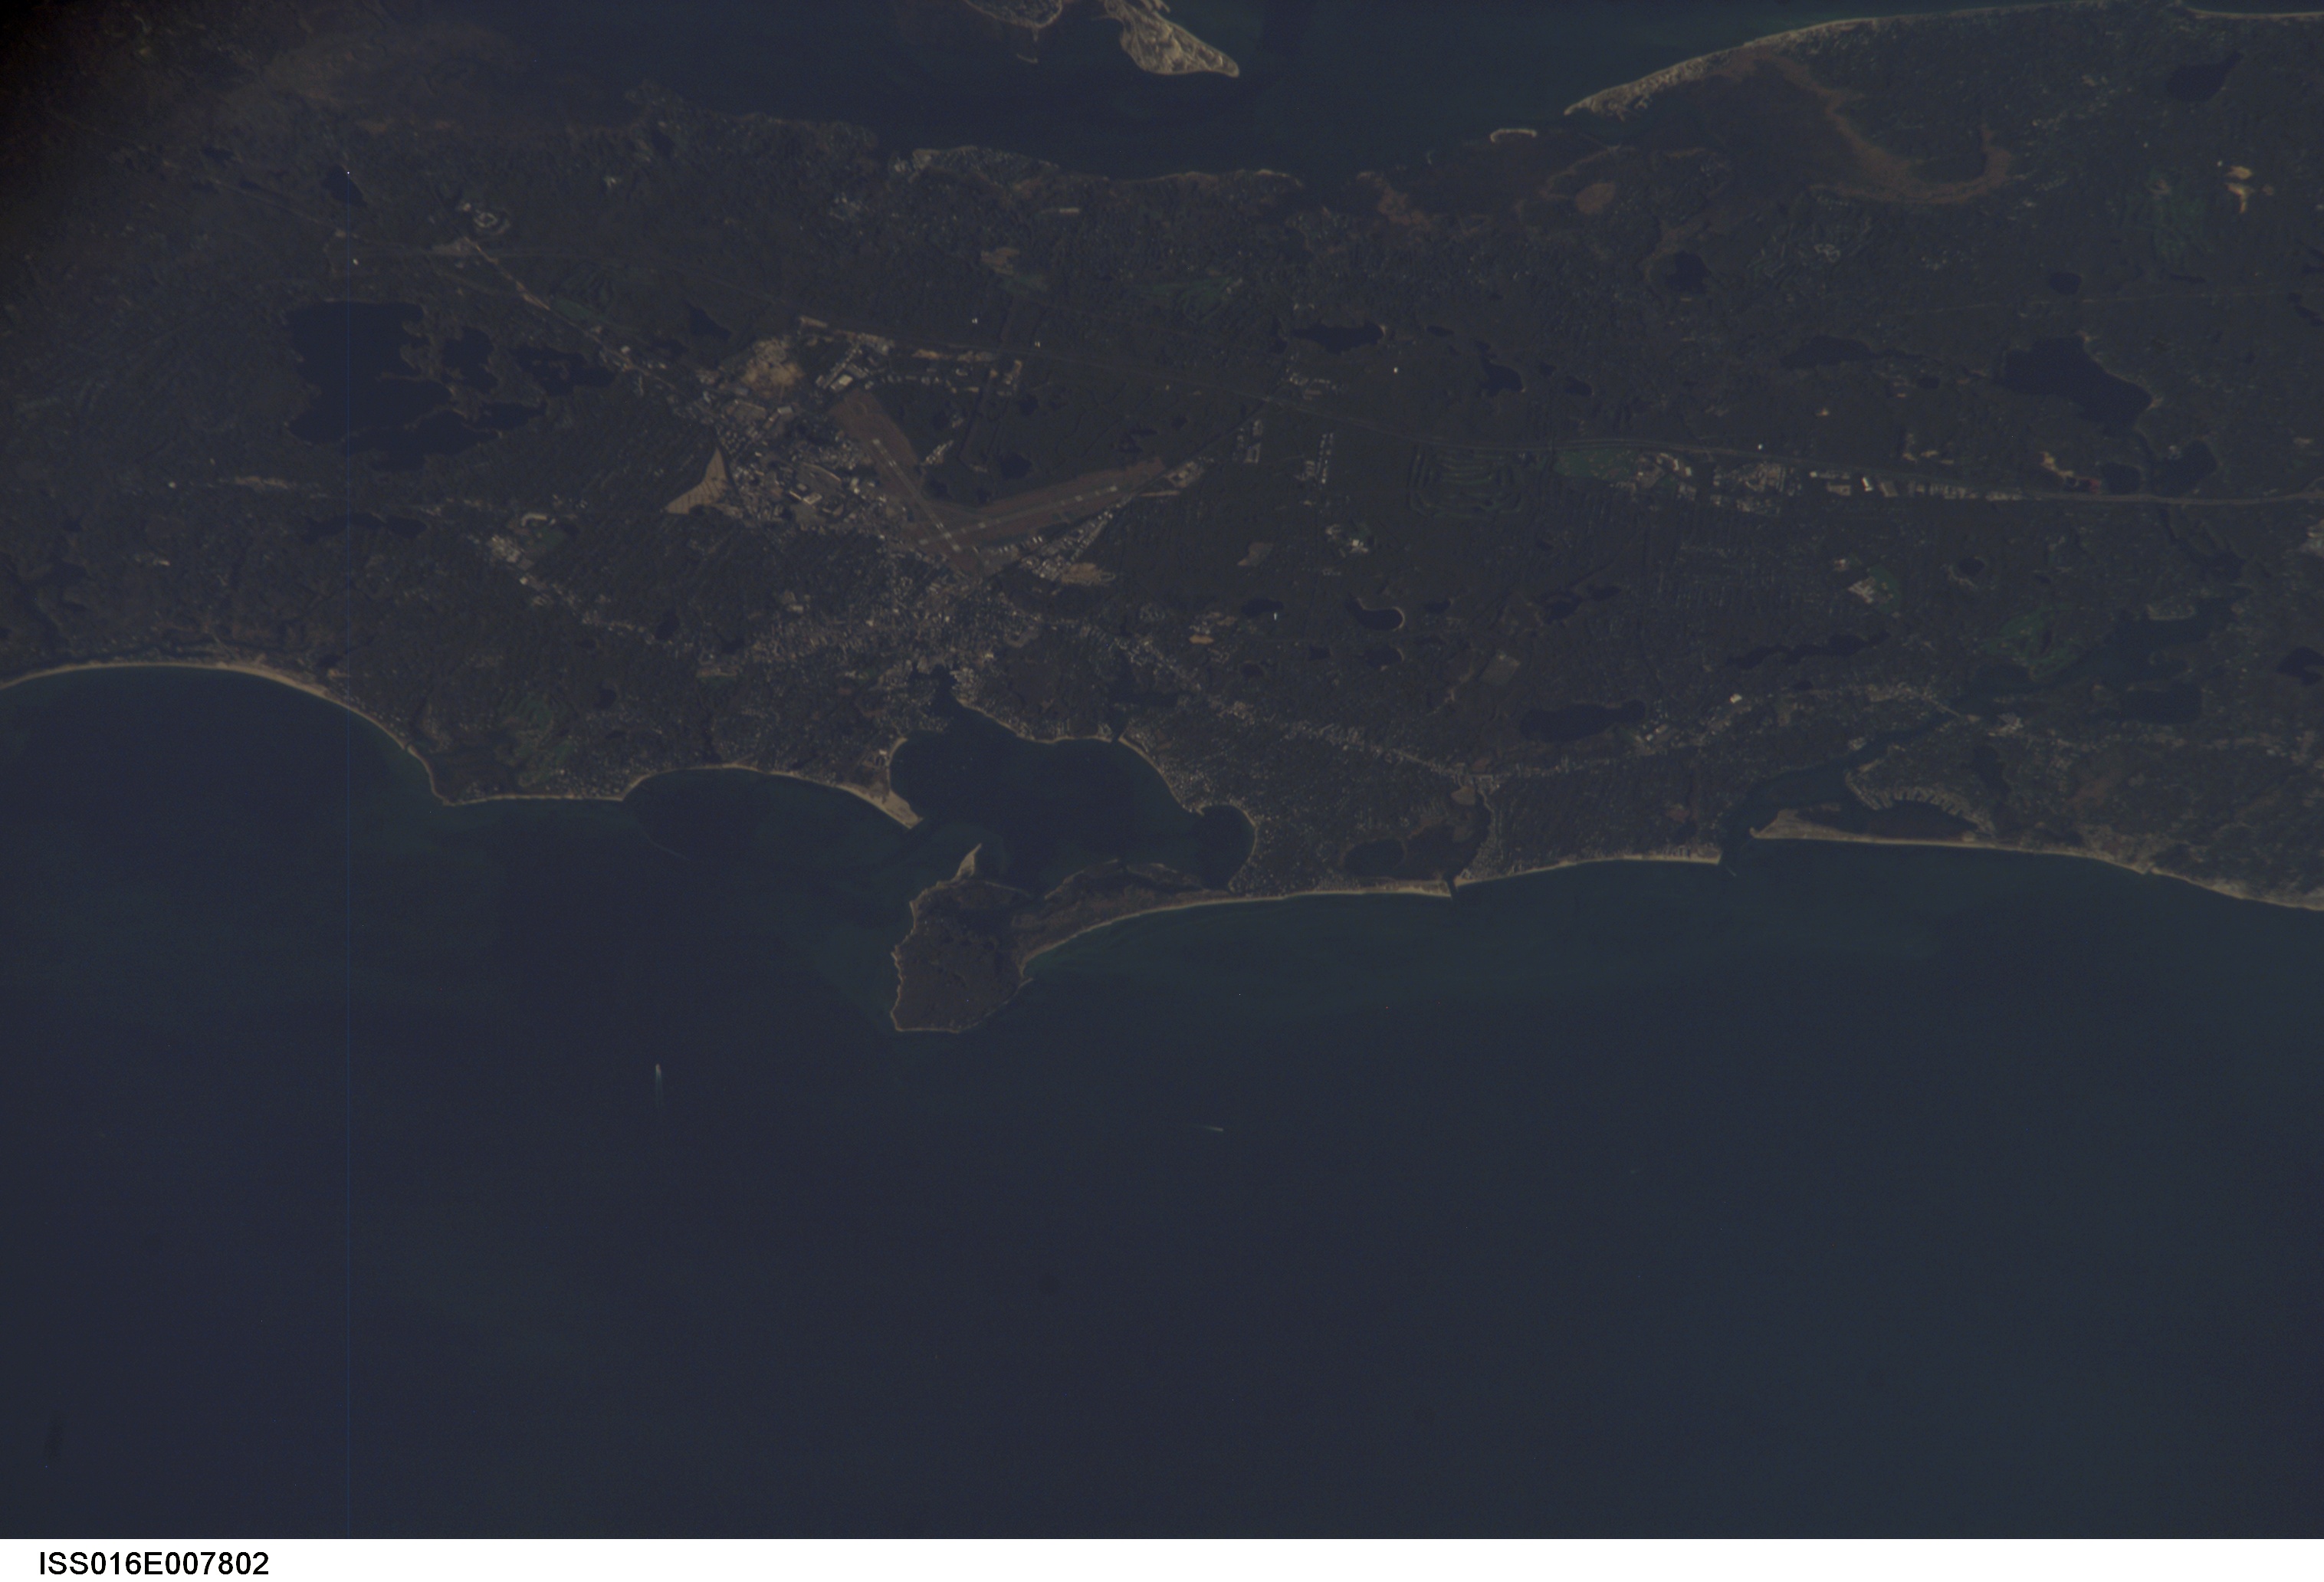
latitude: 41.6
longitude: -70.2
